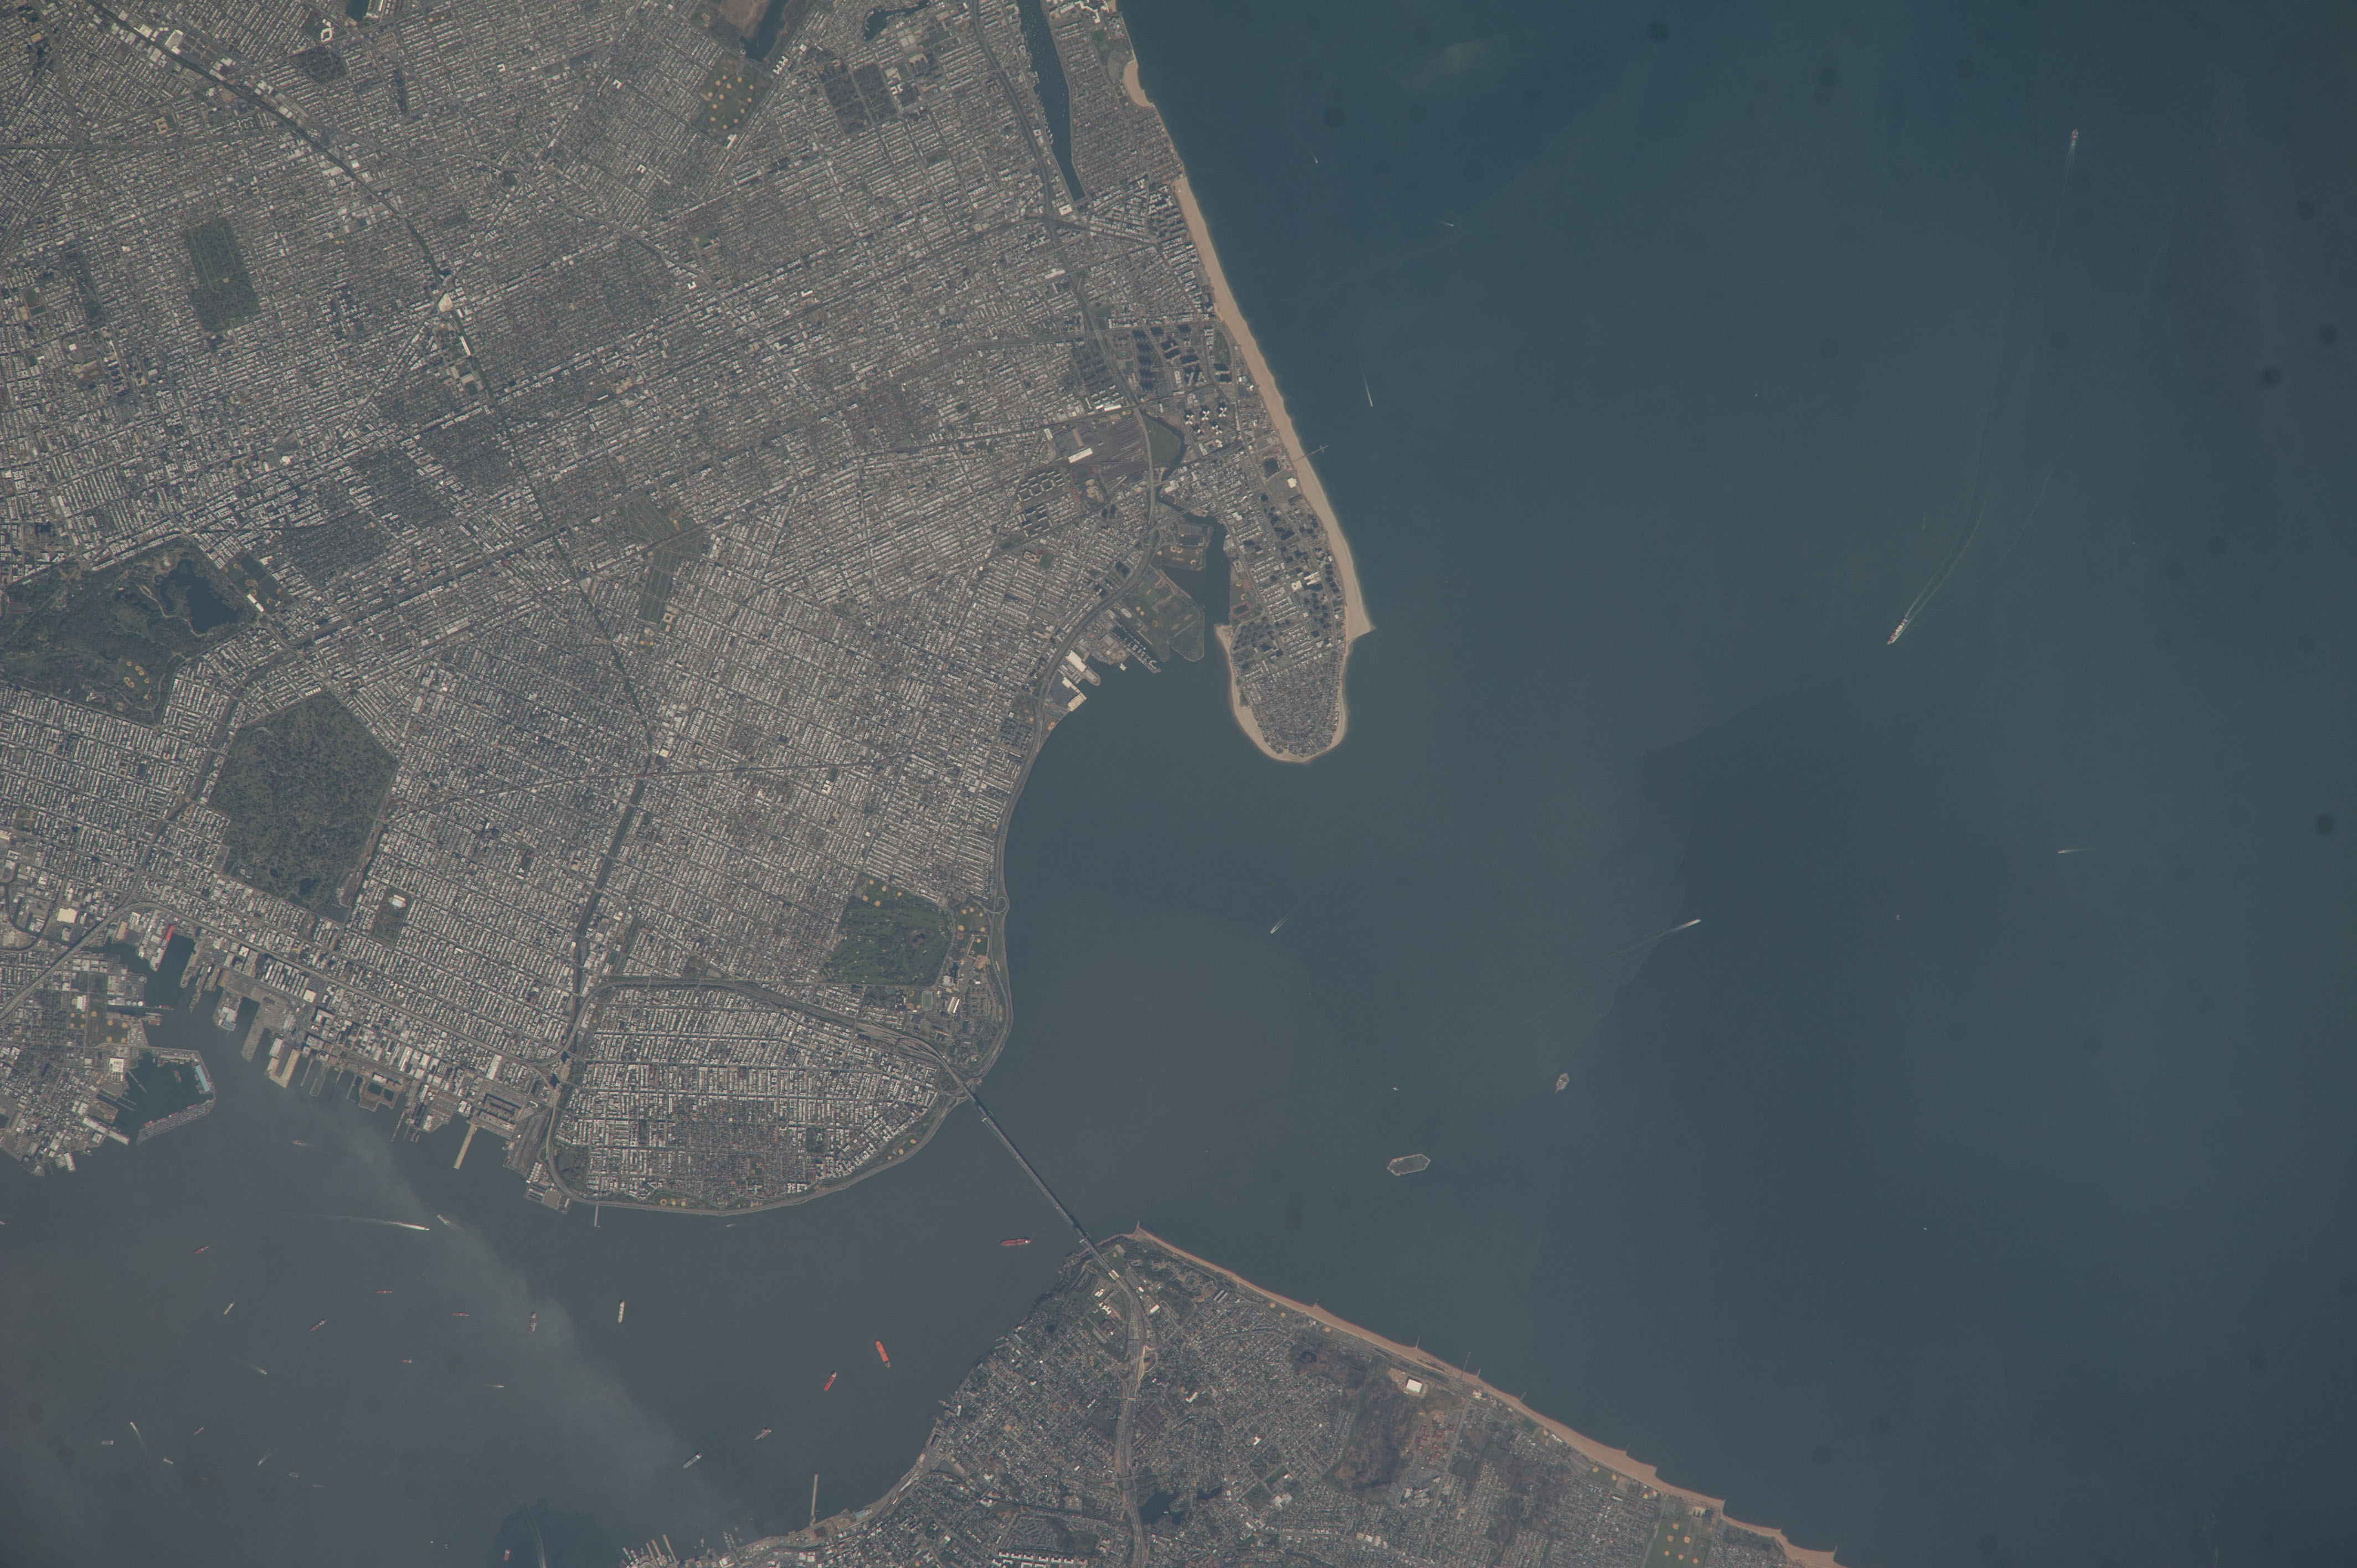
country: USA-NEW YORK
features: NY, STATEN I., I-278 BRIDGE OVER HUDSON R., GRAVESEND B., FT. WADSWORTH CY., FT. HAMILTON CY., BRIGHTON BEACH CY.,STATEN IS, VERRAZANO-NARROWS BRIDGE, DYKER BEACH GOLF COURSE, SEA GATE, CALVERT VAUX PK, GRAVESEND BAY, NY,STATEN ISLAND, VERRAZANO-NARROWS BRIDGE, ATLANTIC OCEAN, GRAVESEND BAY, BRIGHTON BEACH, NORTON POINT, GOWANUS BAY, GREEN-WOOD CEMETARY, PROSPECT PARK, HUDSON RIVER, DYKER BEACH GOLF COURSE,UPPER BAY, GRAVESEND BAY, NEW YORK,GRAVESEND BAY,VERRAZANO-NARROWS BRIDGE,SEA GATE,BROOKLYN,NEW YORK,NY,SEA GATE, GRAVESEND BAY, FORT HAMILTON, LOWER BA KINGS, S. NEW YOUR CITY, S.E. NEW YORK, E. STATEN ISLAND,USA, NEW YORK, BROOKLYN, STATEN ISLAND I., HUDSON R., NEW YORK CY., UPPER B., LOWER B.
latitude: 40.6
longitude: -74.0
